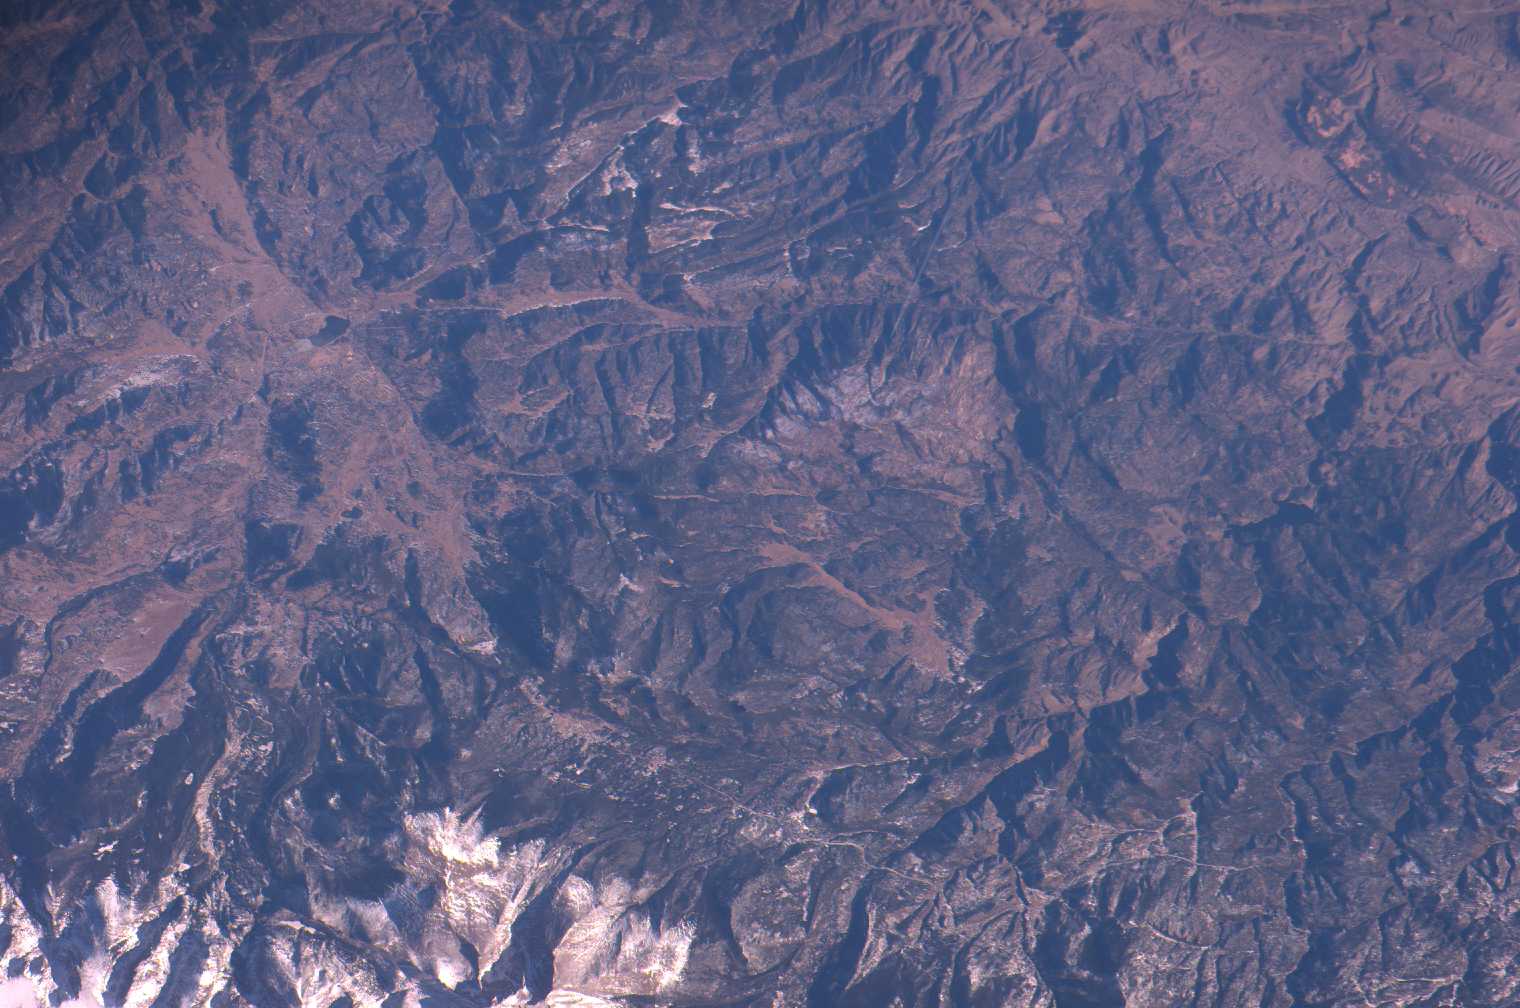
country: USA-COLORADO
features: ESTES PARK, ALLENSPARK
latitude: 40.3
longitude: -105.5
